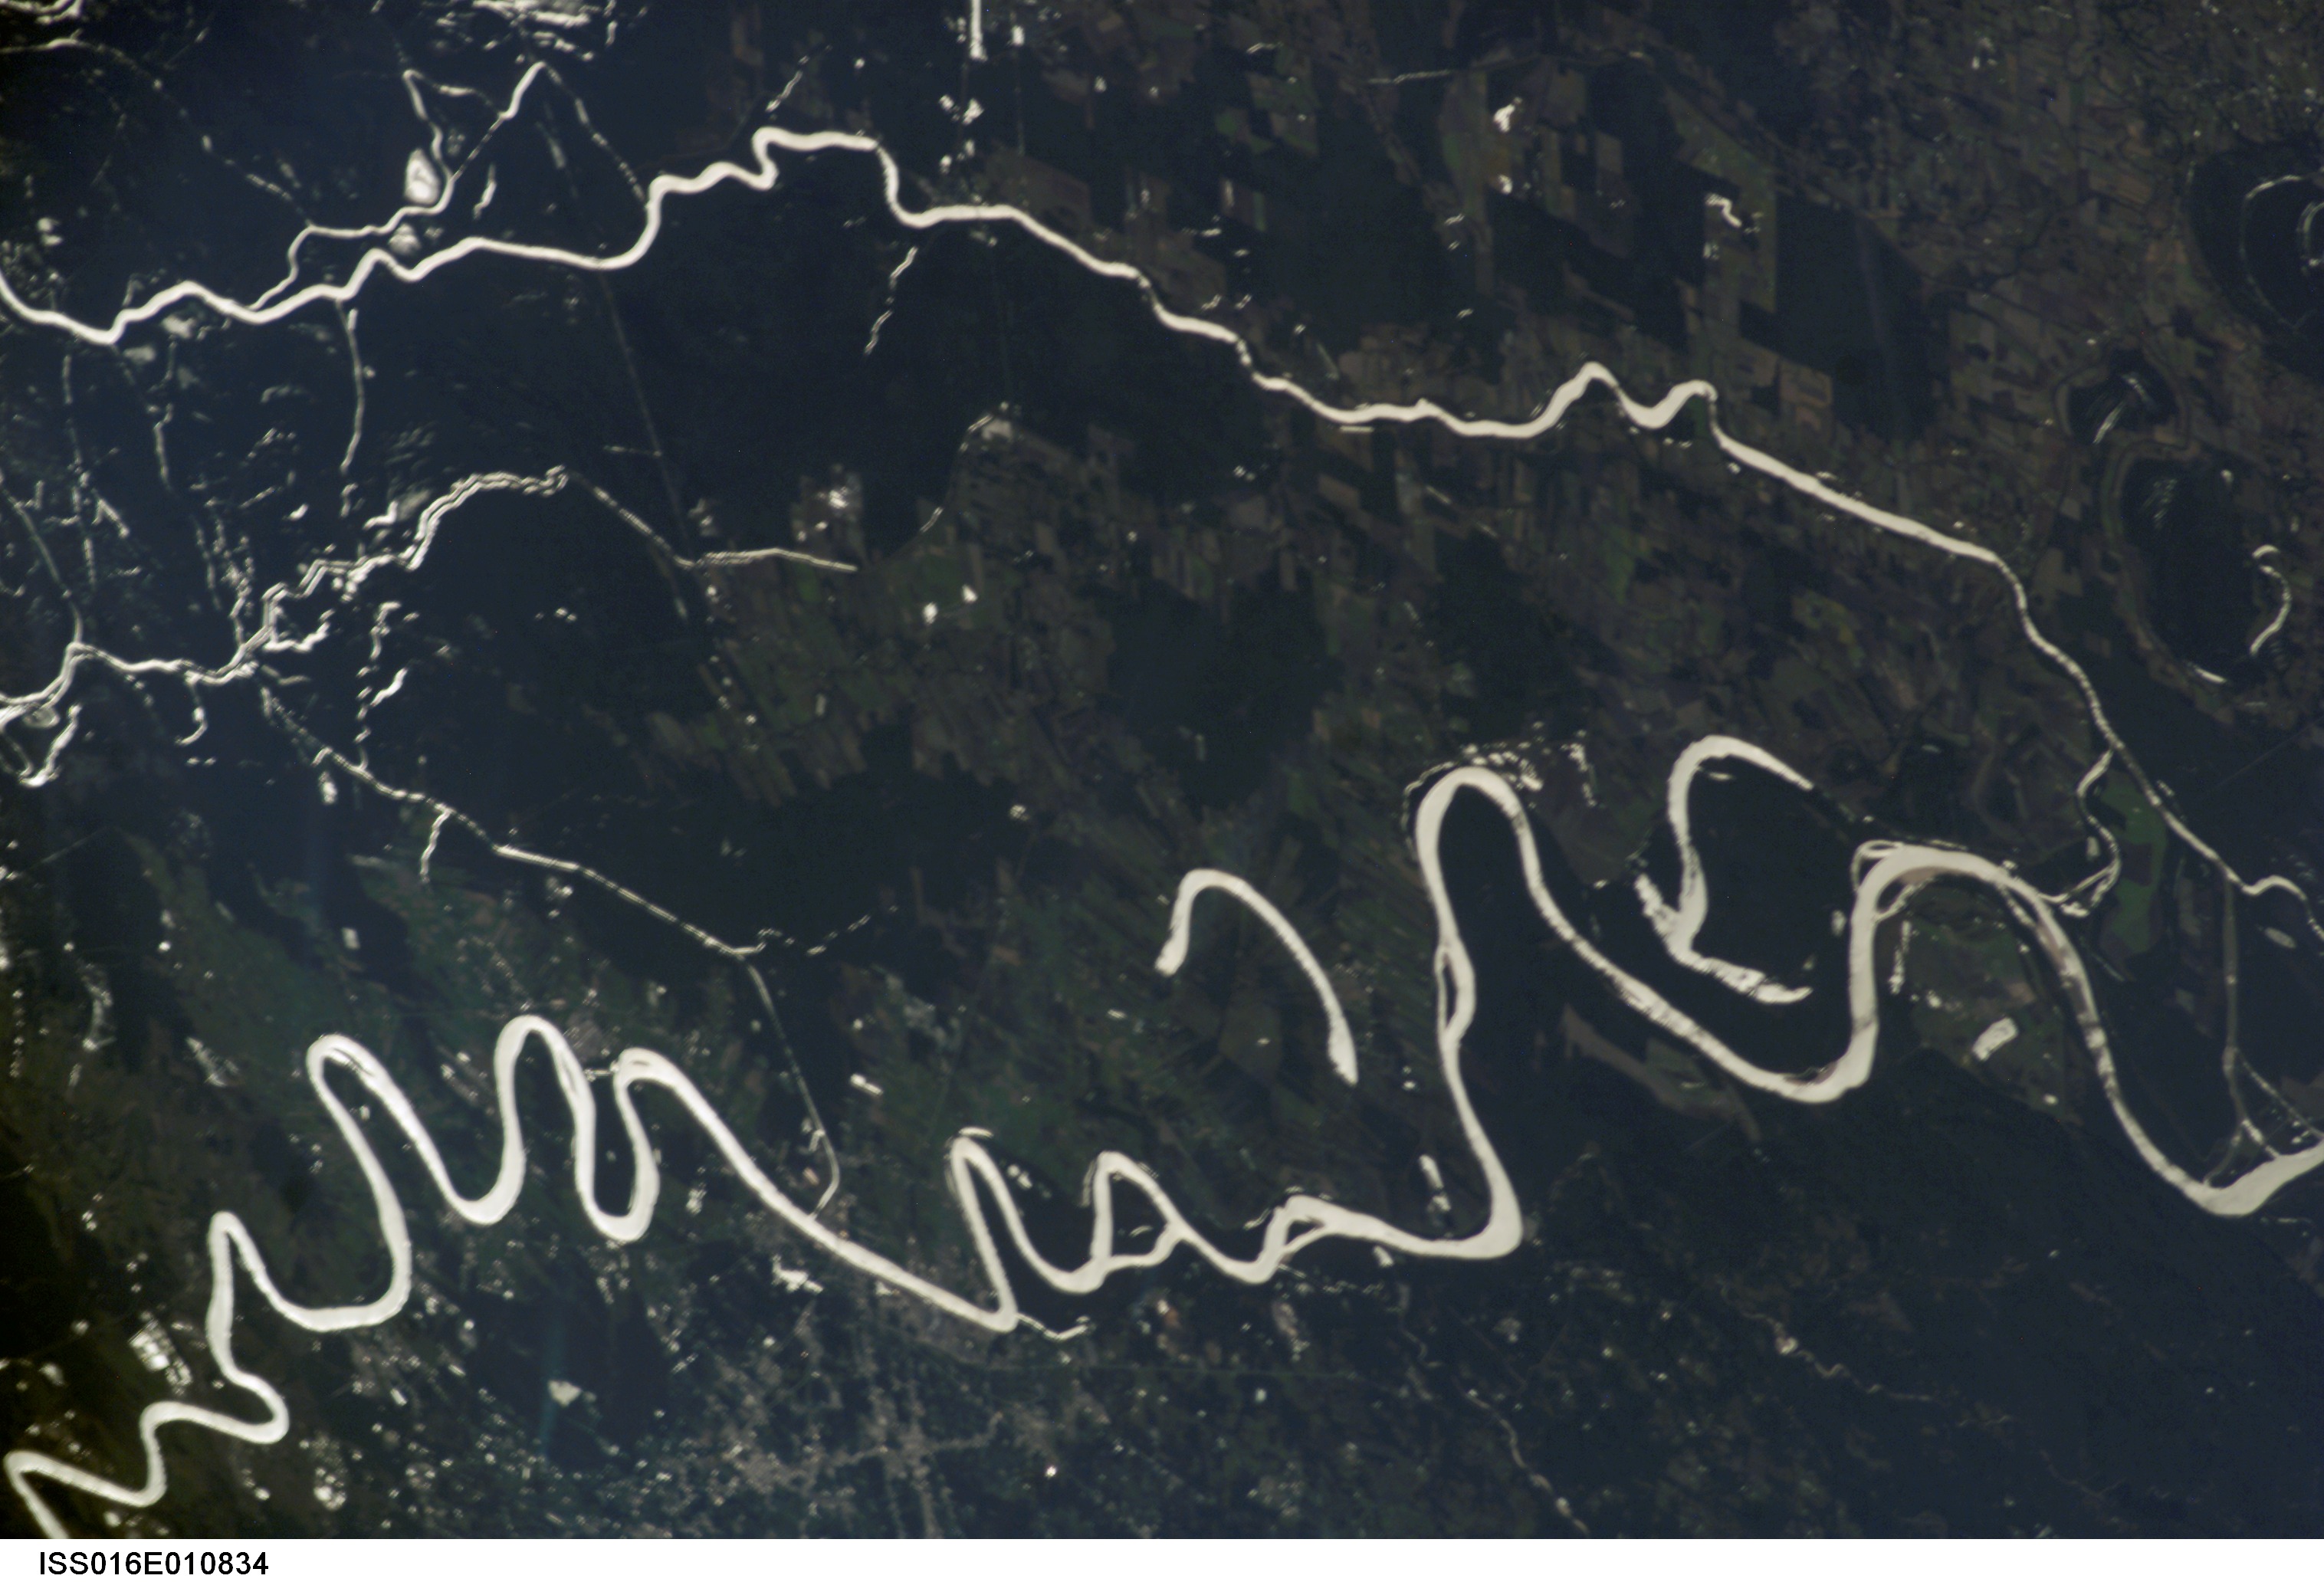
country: USA-LOUISIANA
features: MISSISSIPPI & ATCHAFALAYA R.
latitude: 30.5
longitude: -91.5
